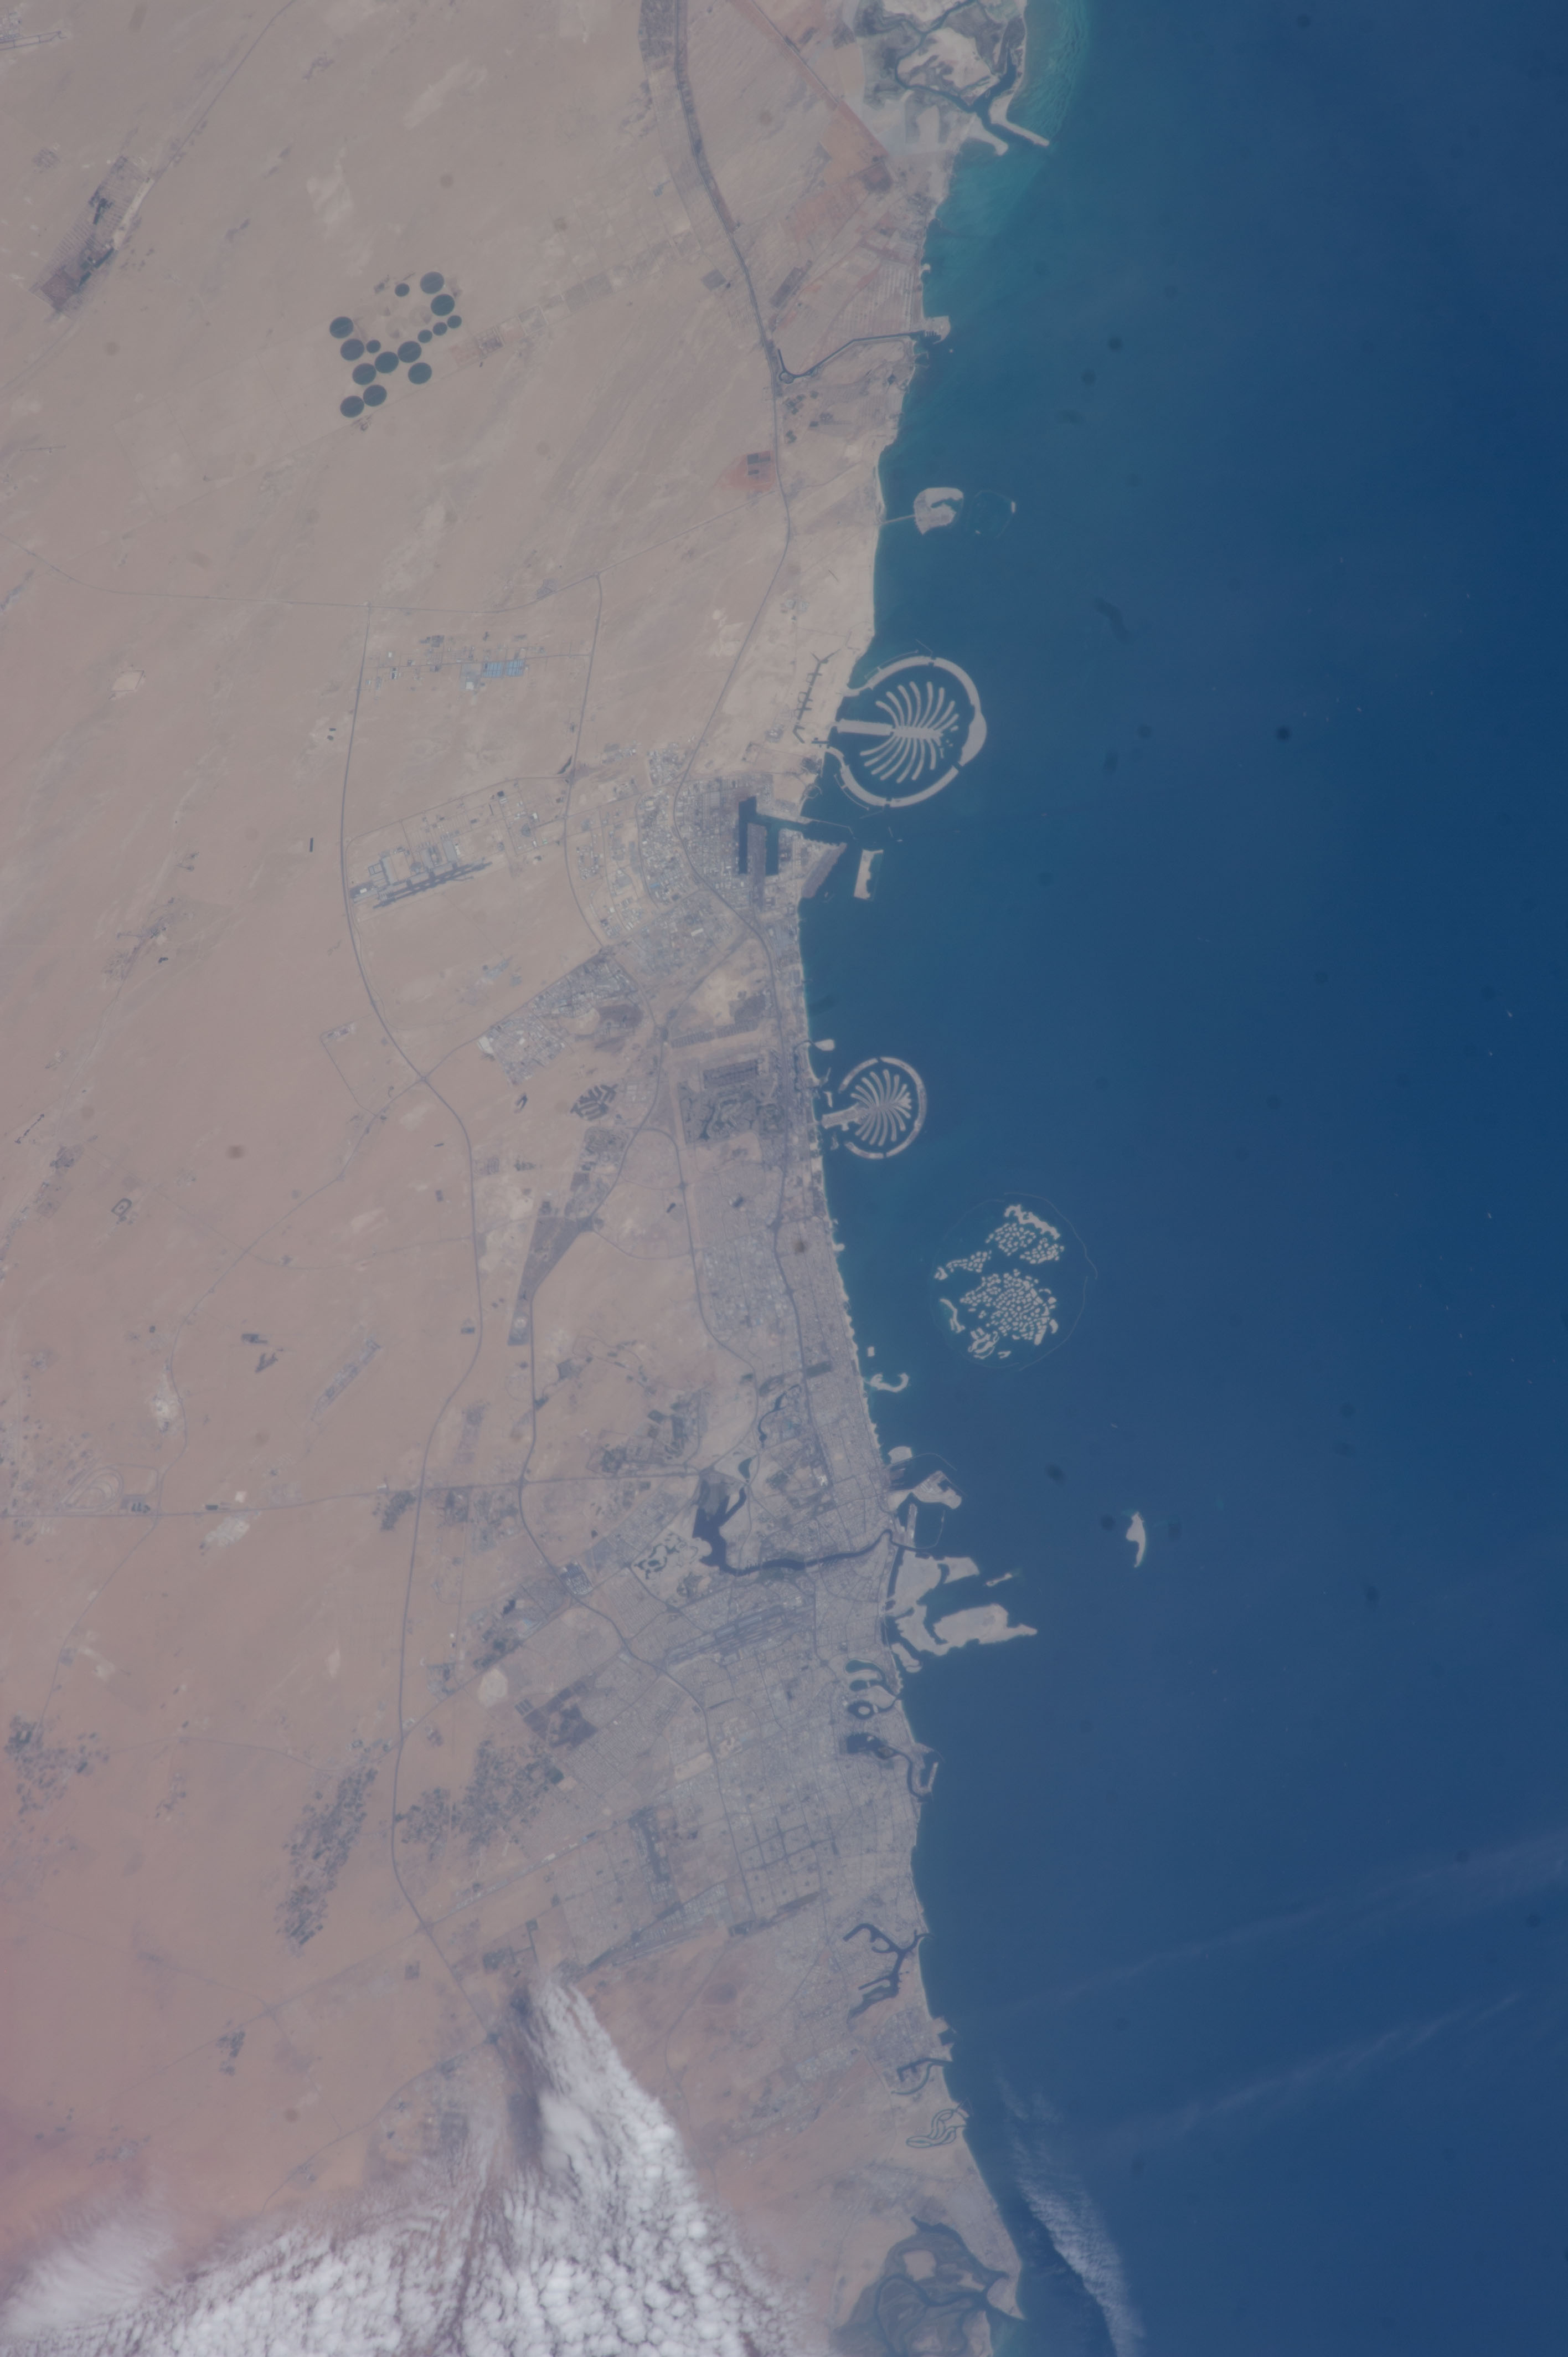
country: UNITED_ARAB_EMIRATES
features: COAST, DESSERT, PERSIAN GULF, ABU DABI, DUBAI, ARTIFICIAL ISLAND, DUBAI INVESTMENT PARK
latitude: 25.1
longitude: 55.2
